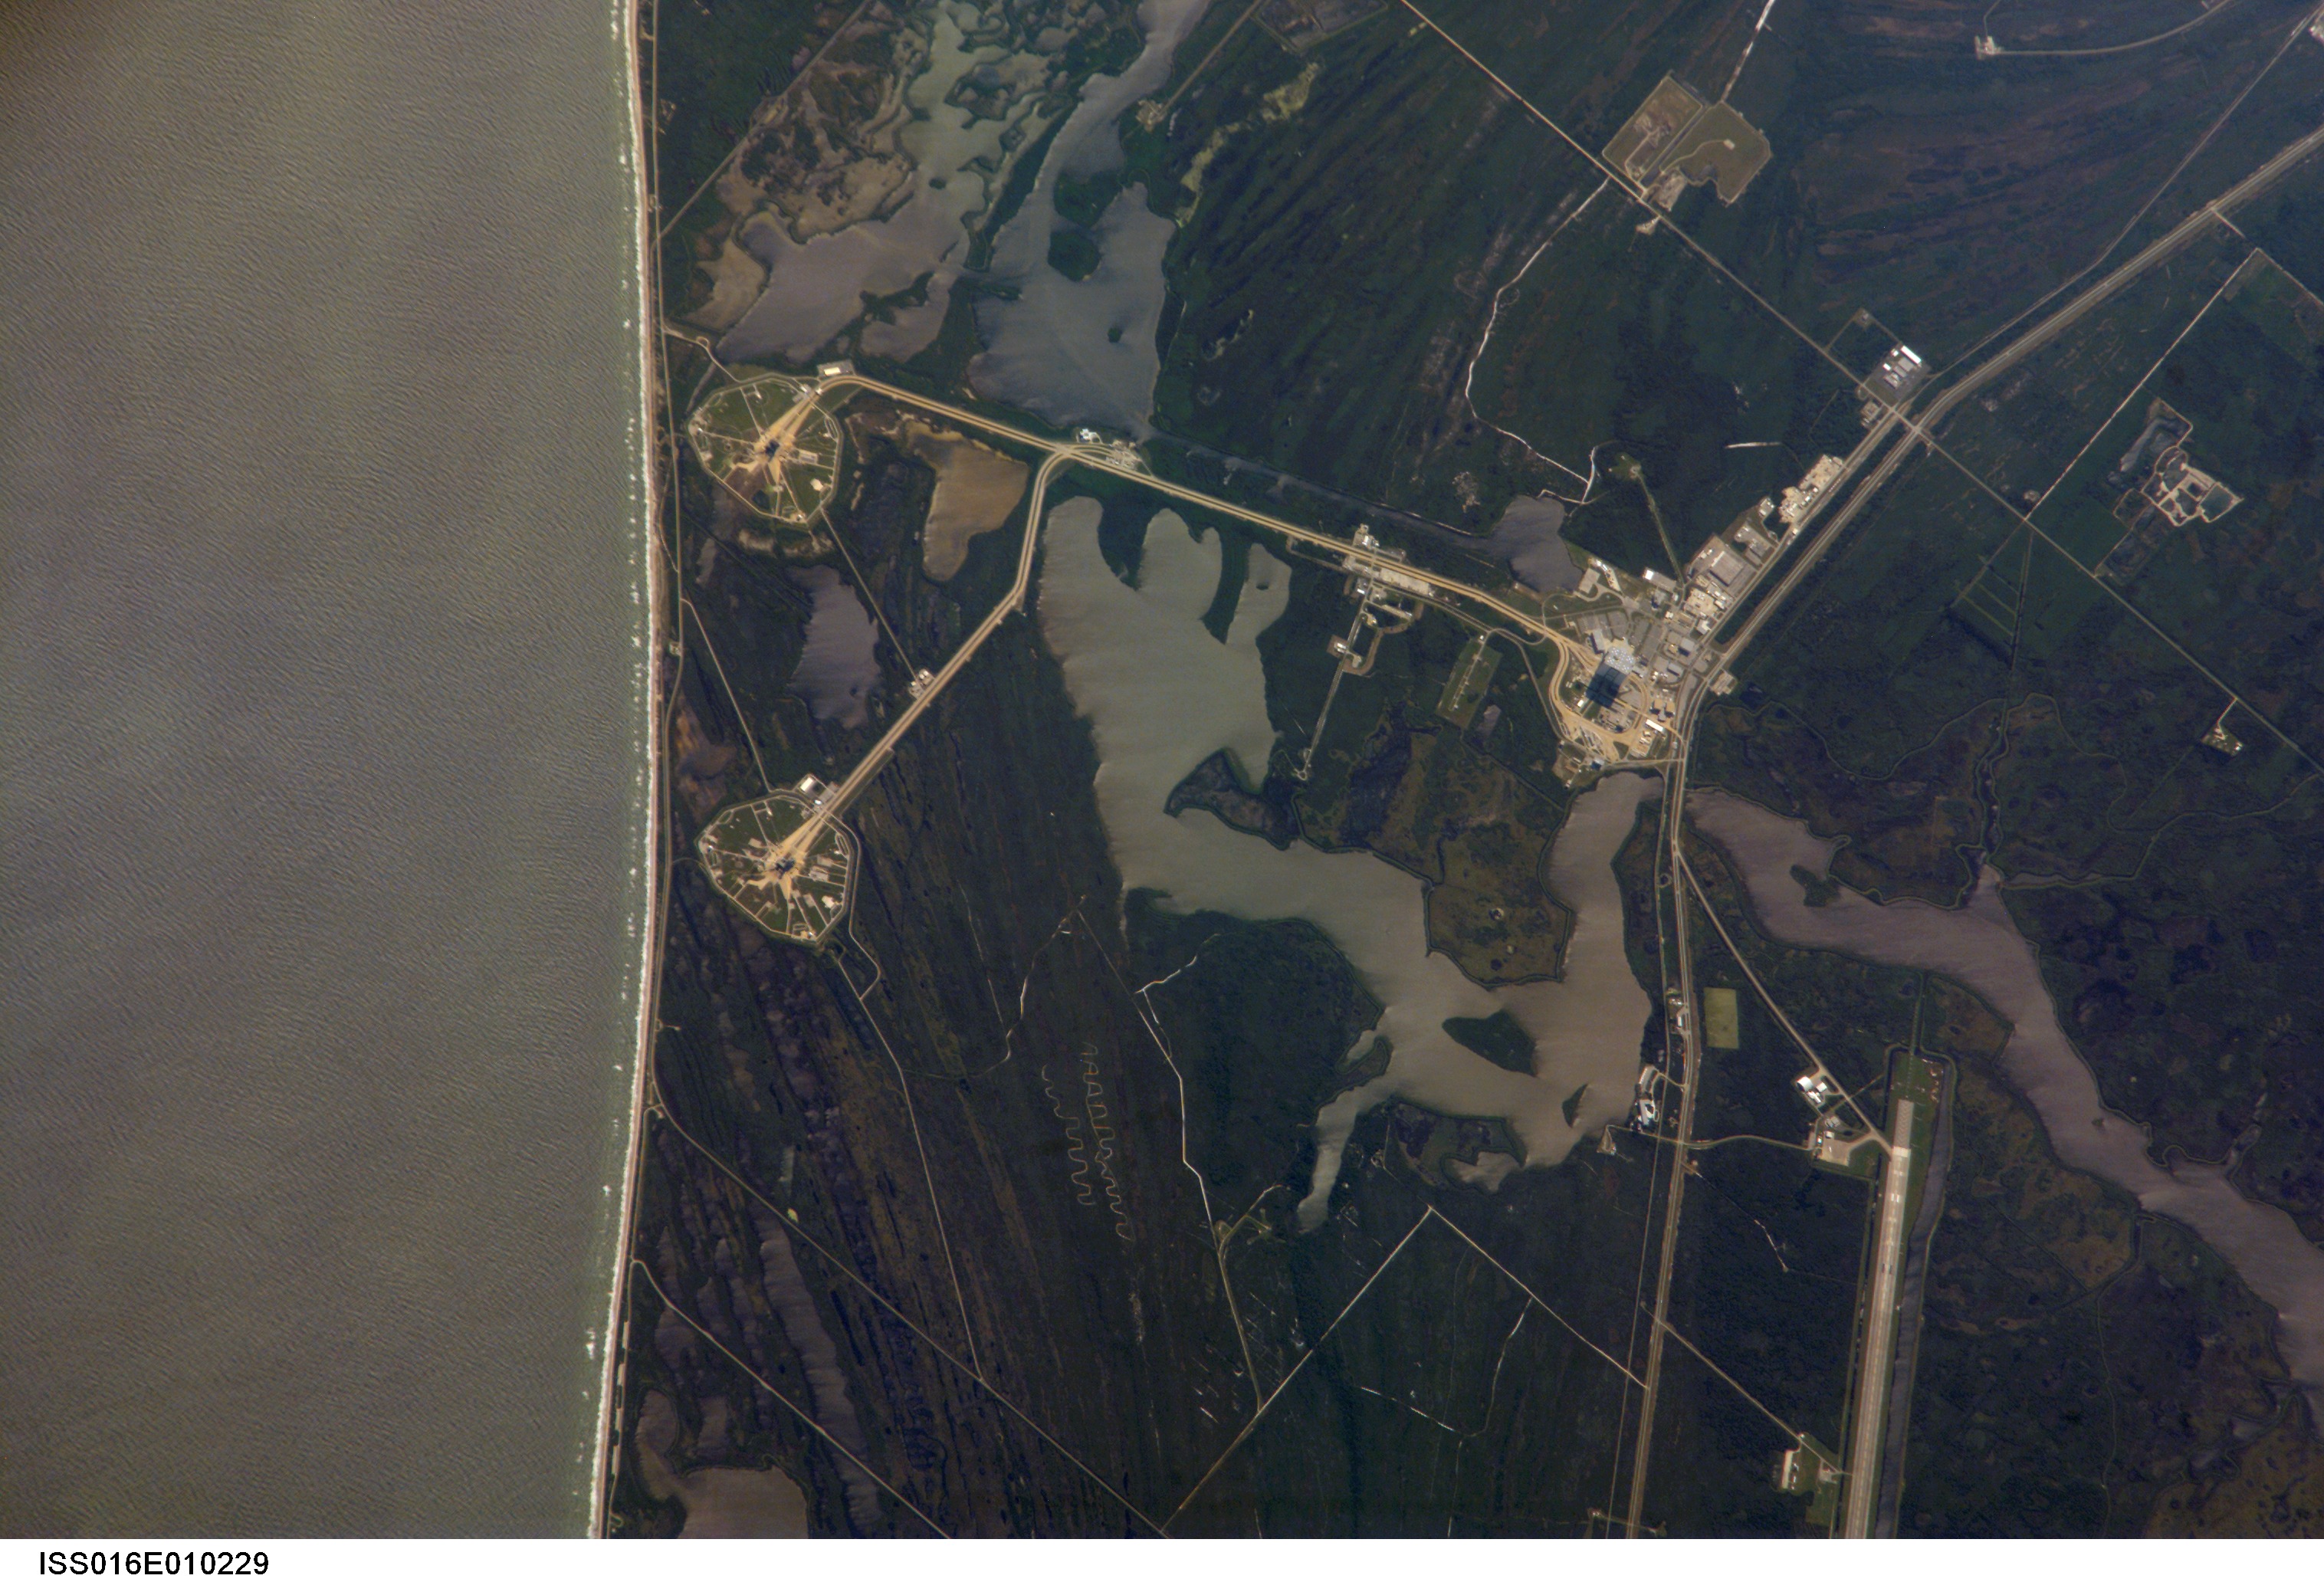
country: USA-FLORIDA
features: KSC, SHUTTLE LAUNCH PADS, C.
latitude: 28.6
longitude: -80.7
